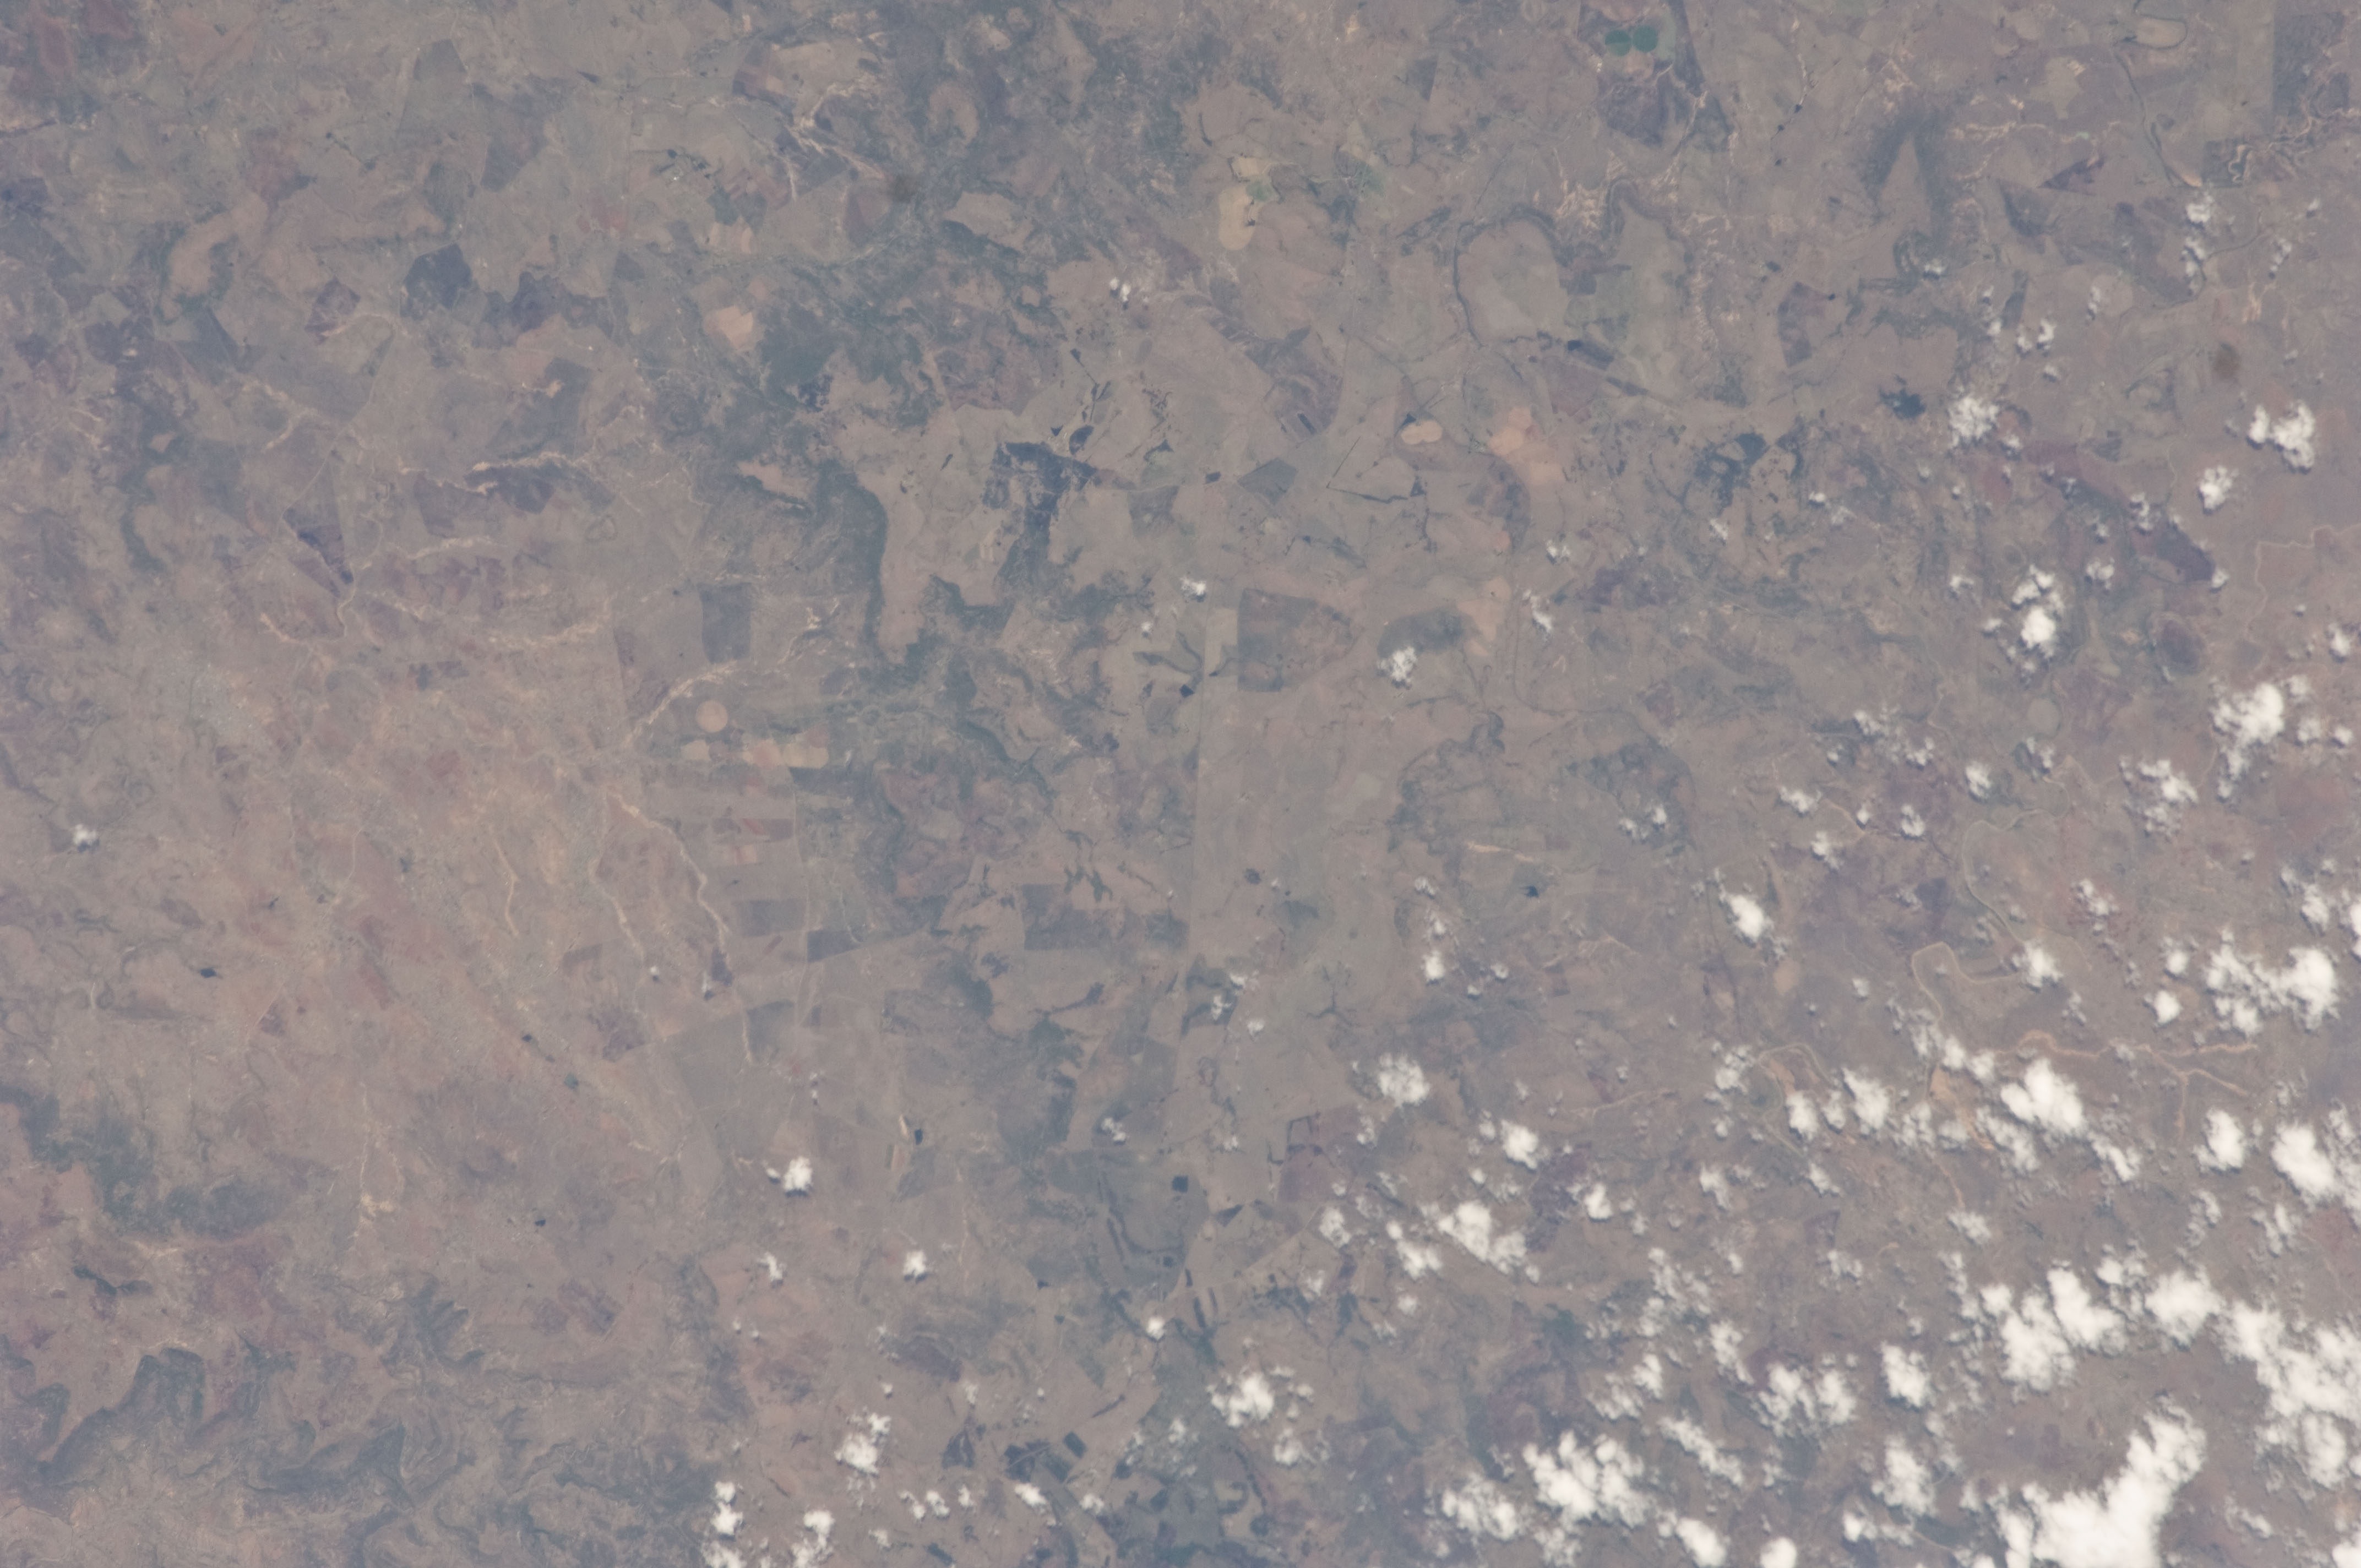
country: REPUBLIC SOUTH AFRICA
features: ESCARPMENT, BURN SCARS
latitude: -28.4
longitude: 30.3
